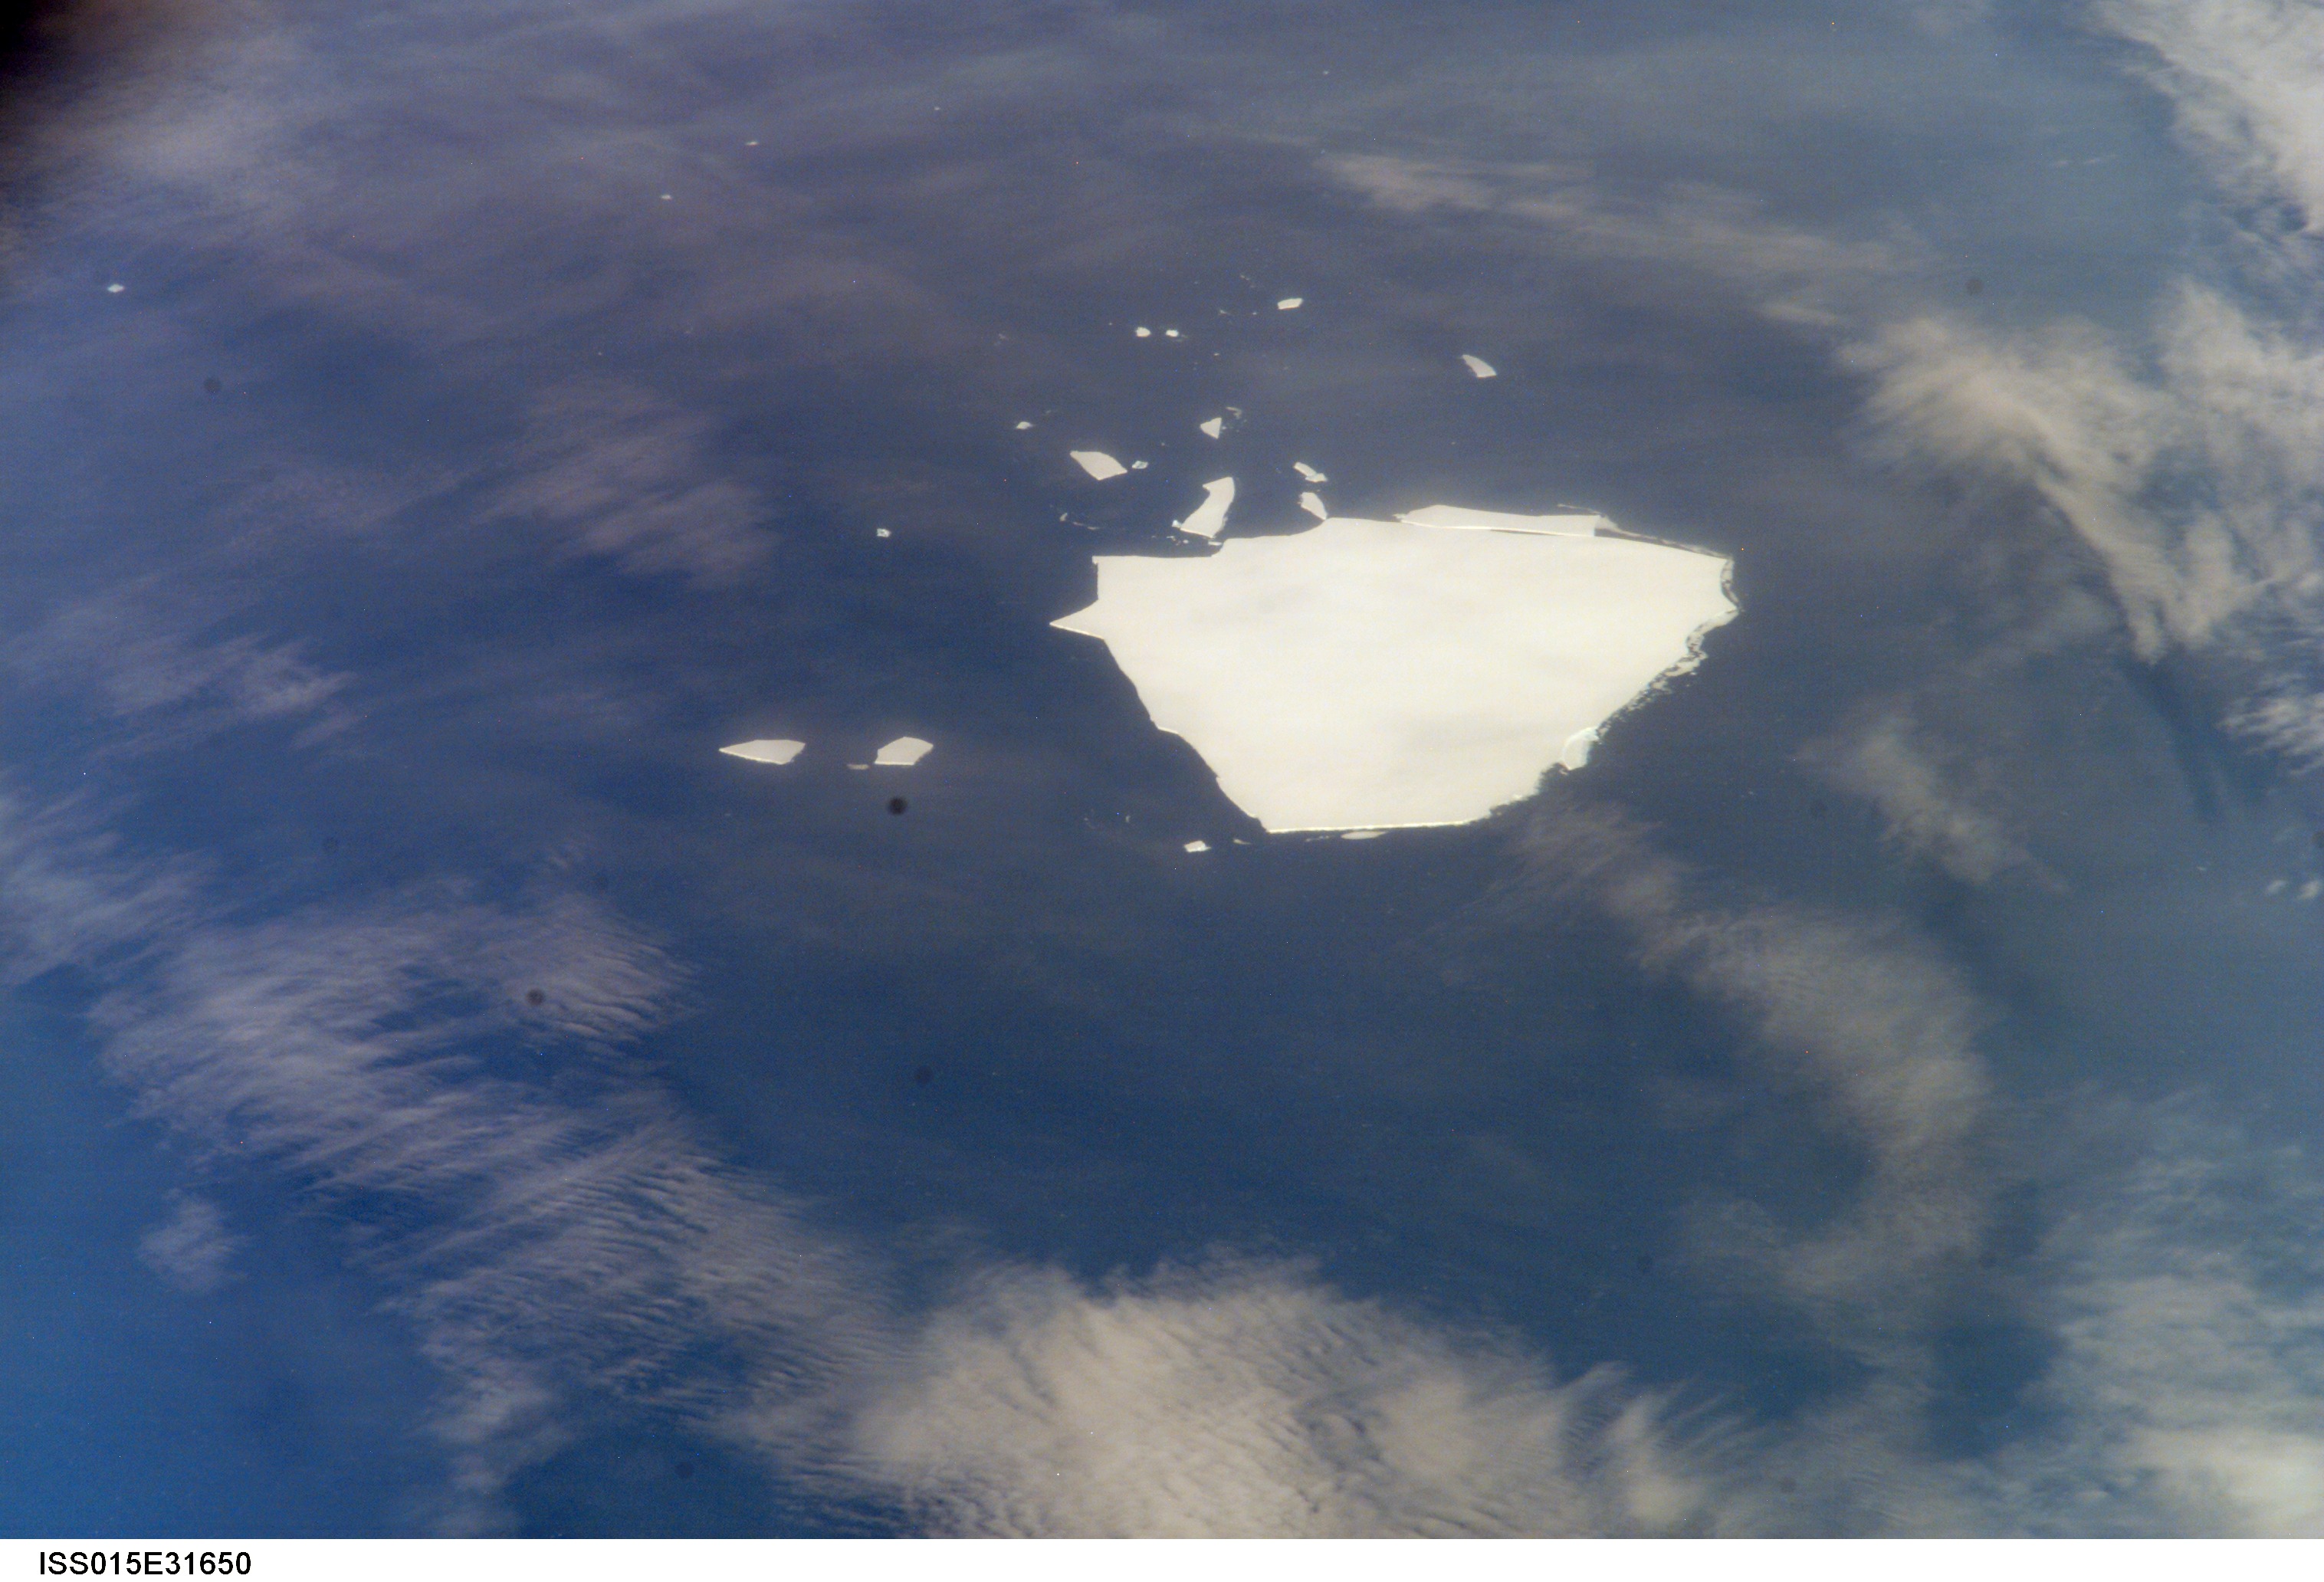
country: ATLANTIC OCEAN
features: LARGE ICEBERG, FRAGMENTS
